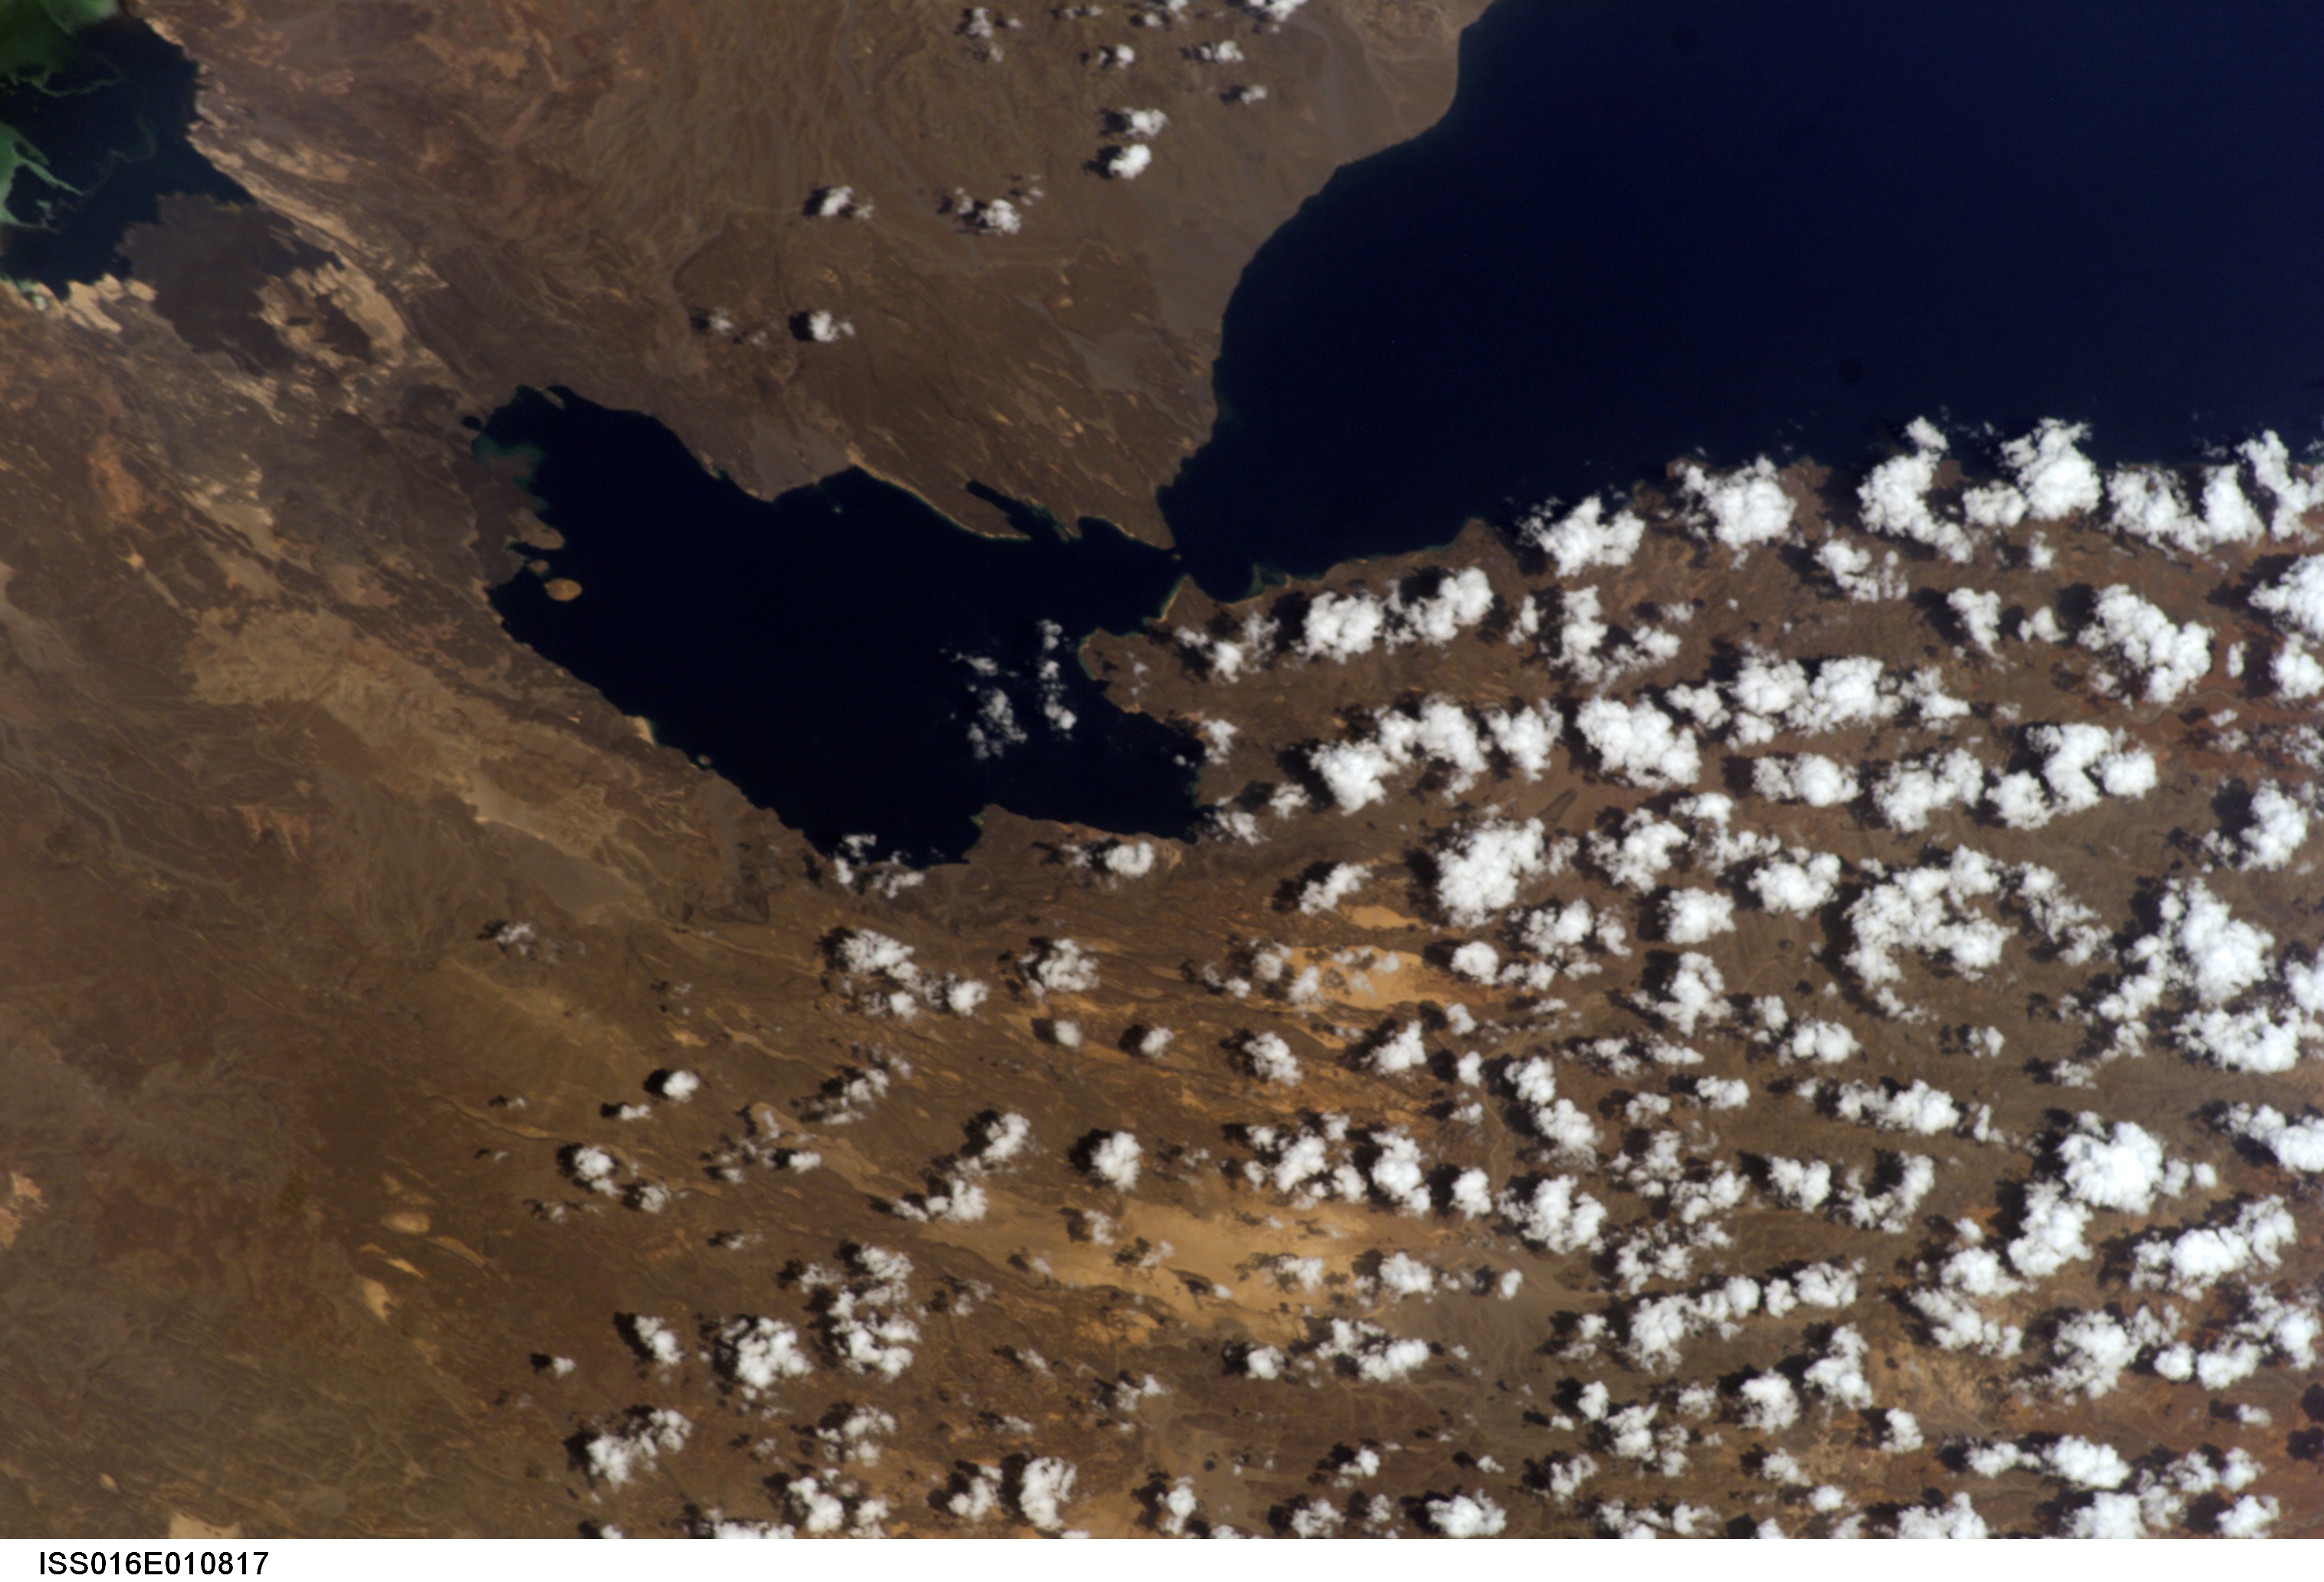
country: DJIBOUTI
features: G. OF TADJOURA, KHAROB BAY
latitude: 11.5
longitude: 42.5
